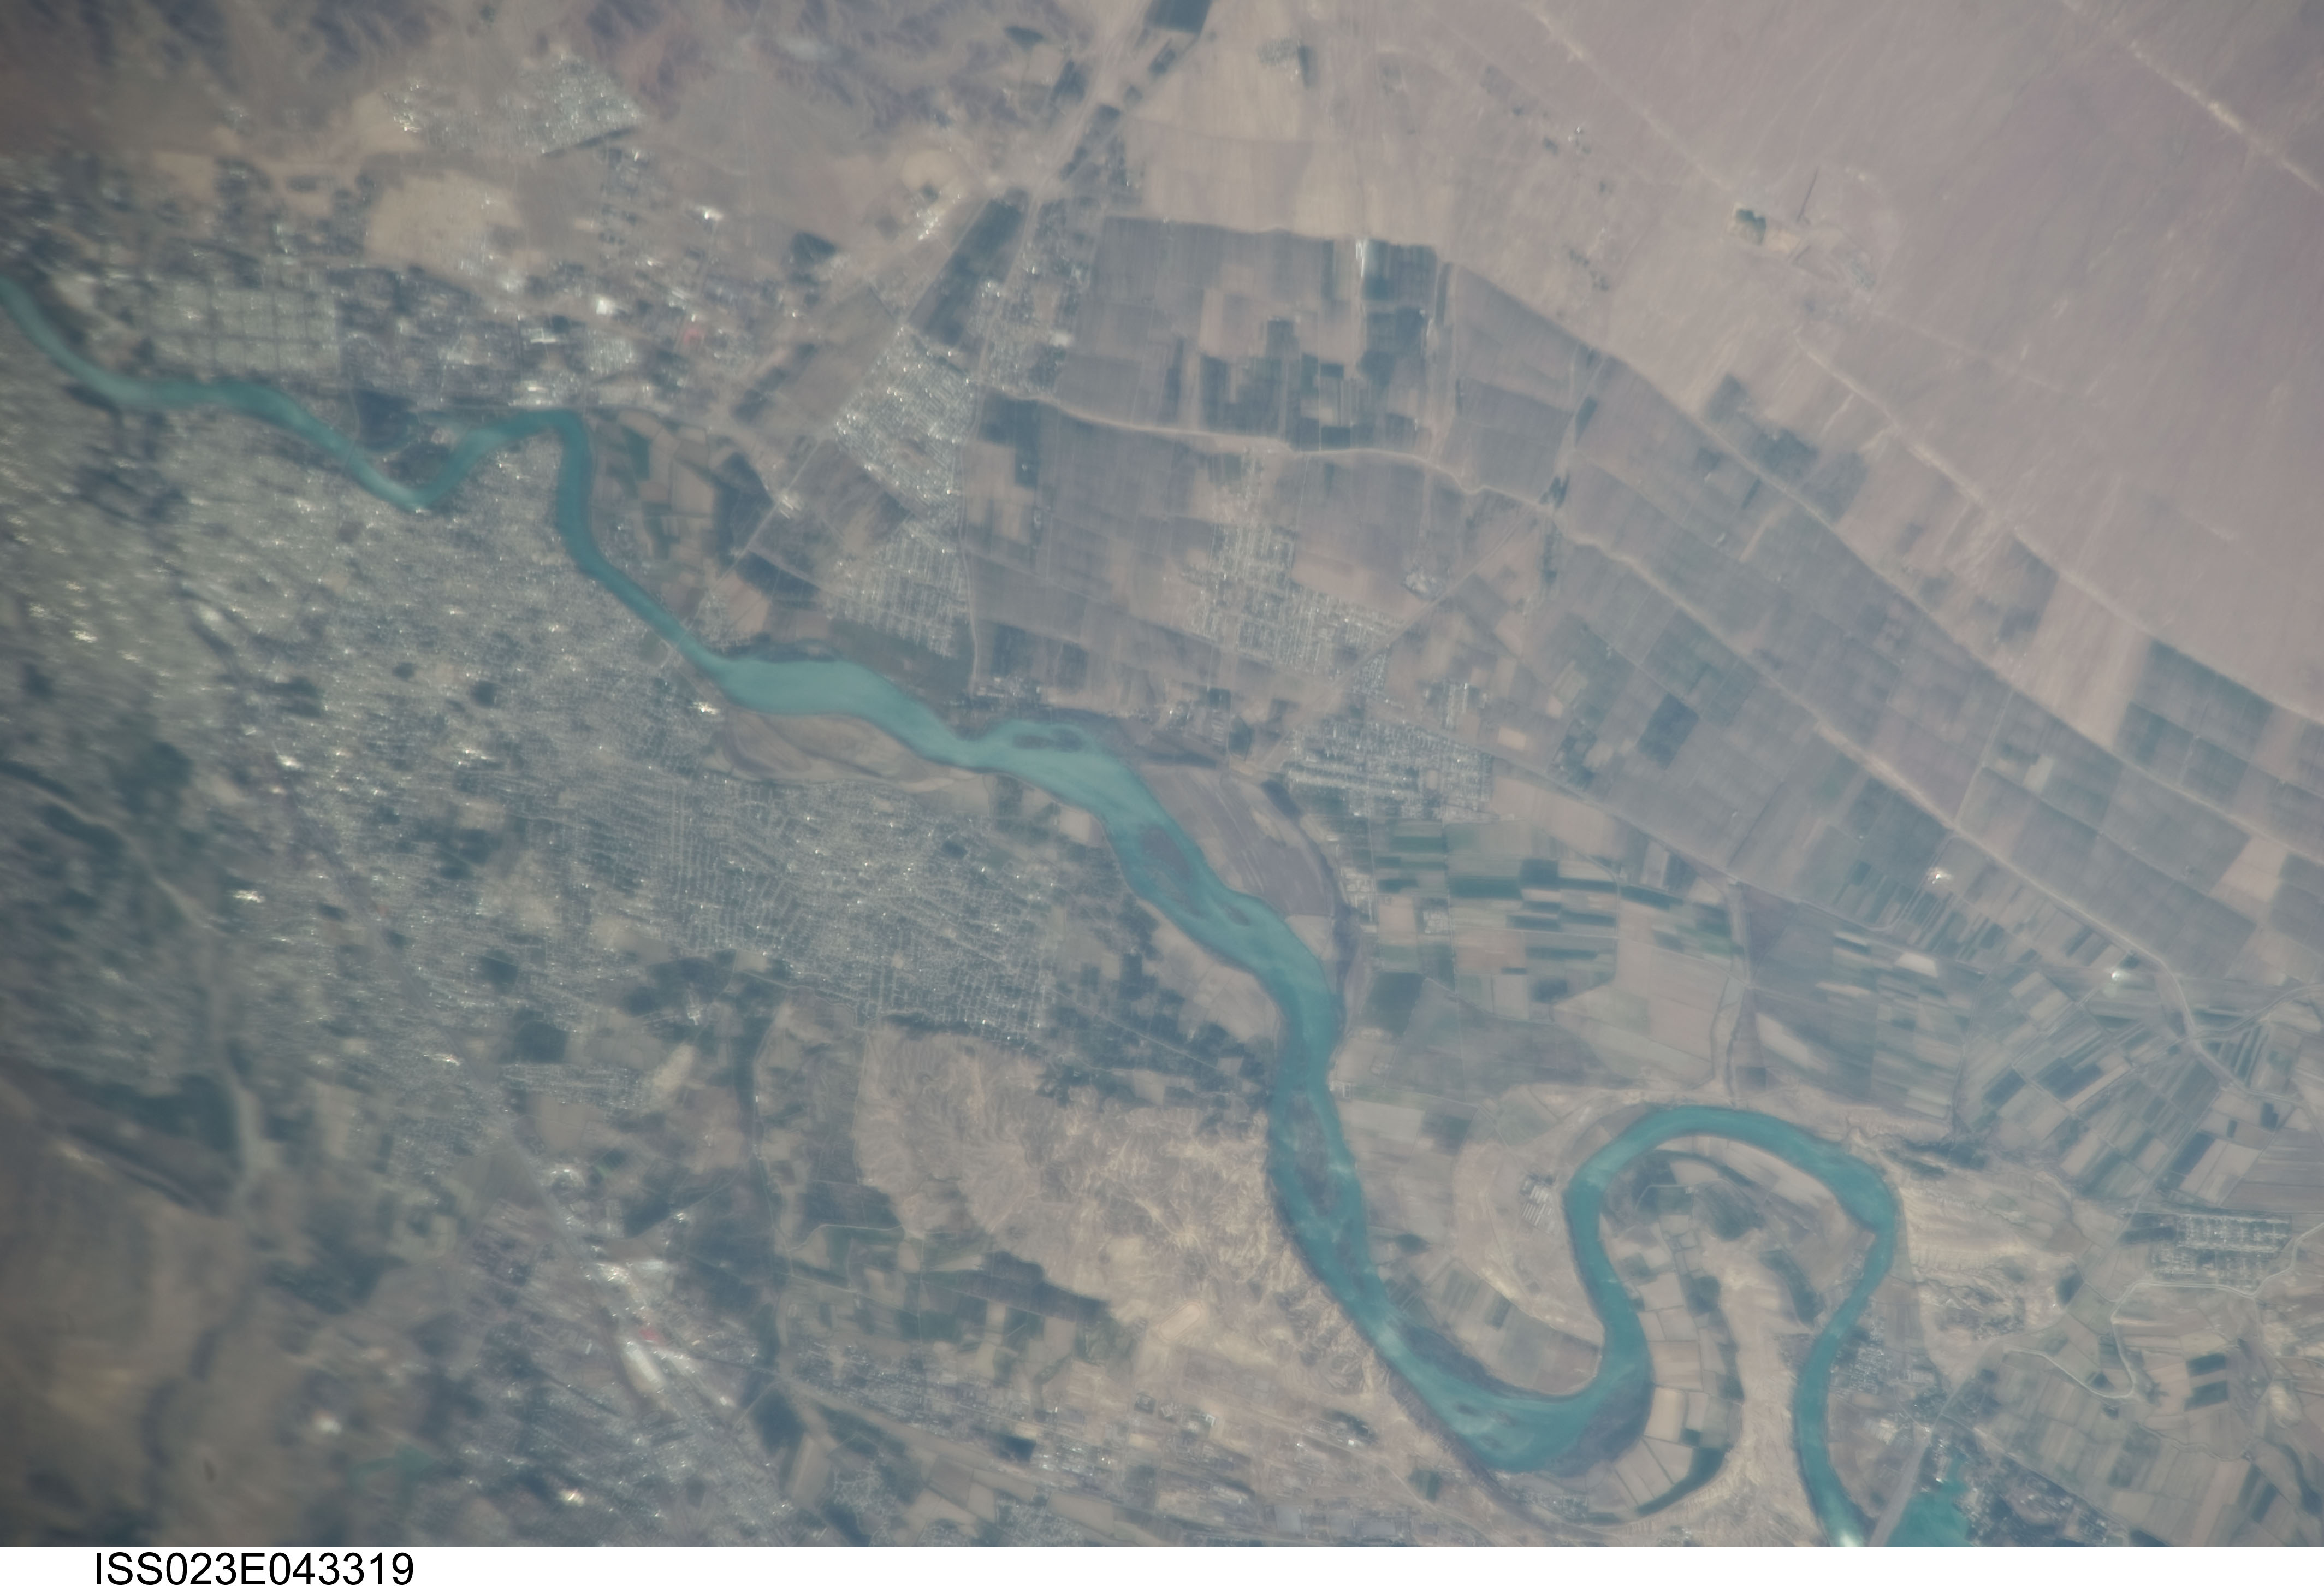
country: TAJIKISTAN
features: KHUJAND, SYR DARYA R., MTS., AGR.
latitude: 40.3
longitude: 69.7
